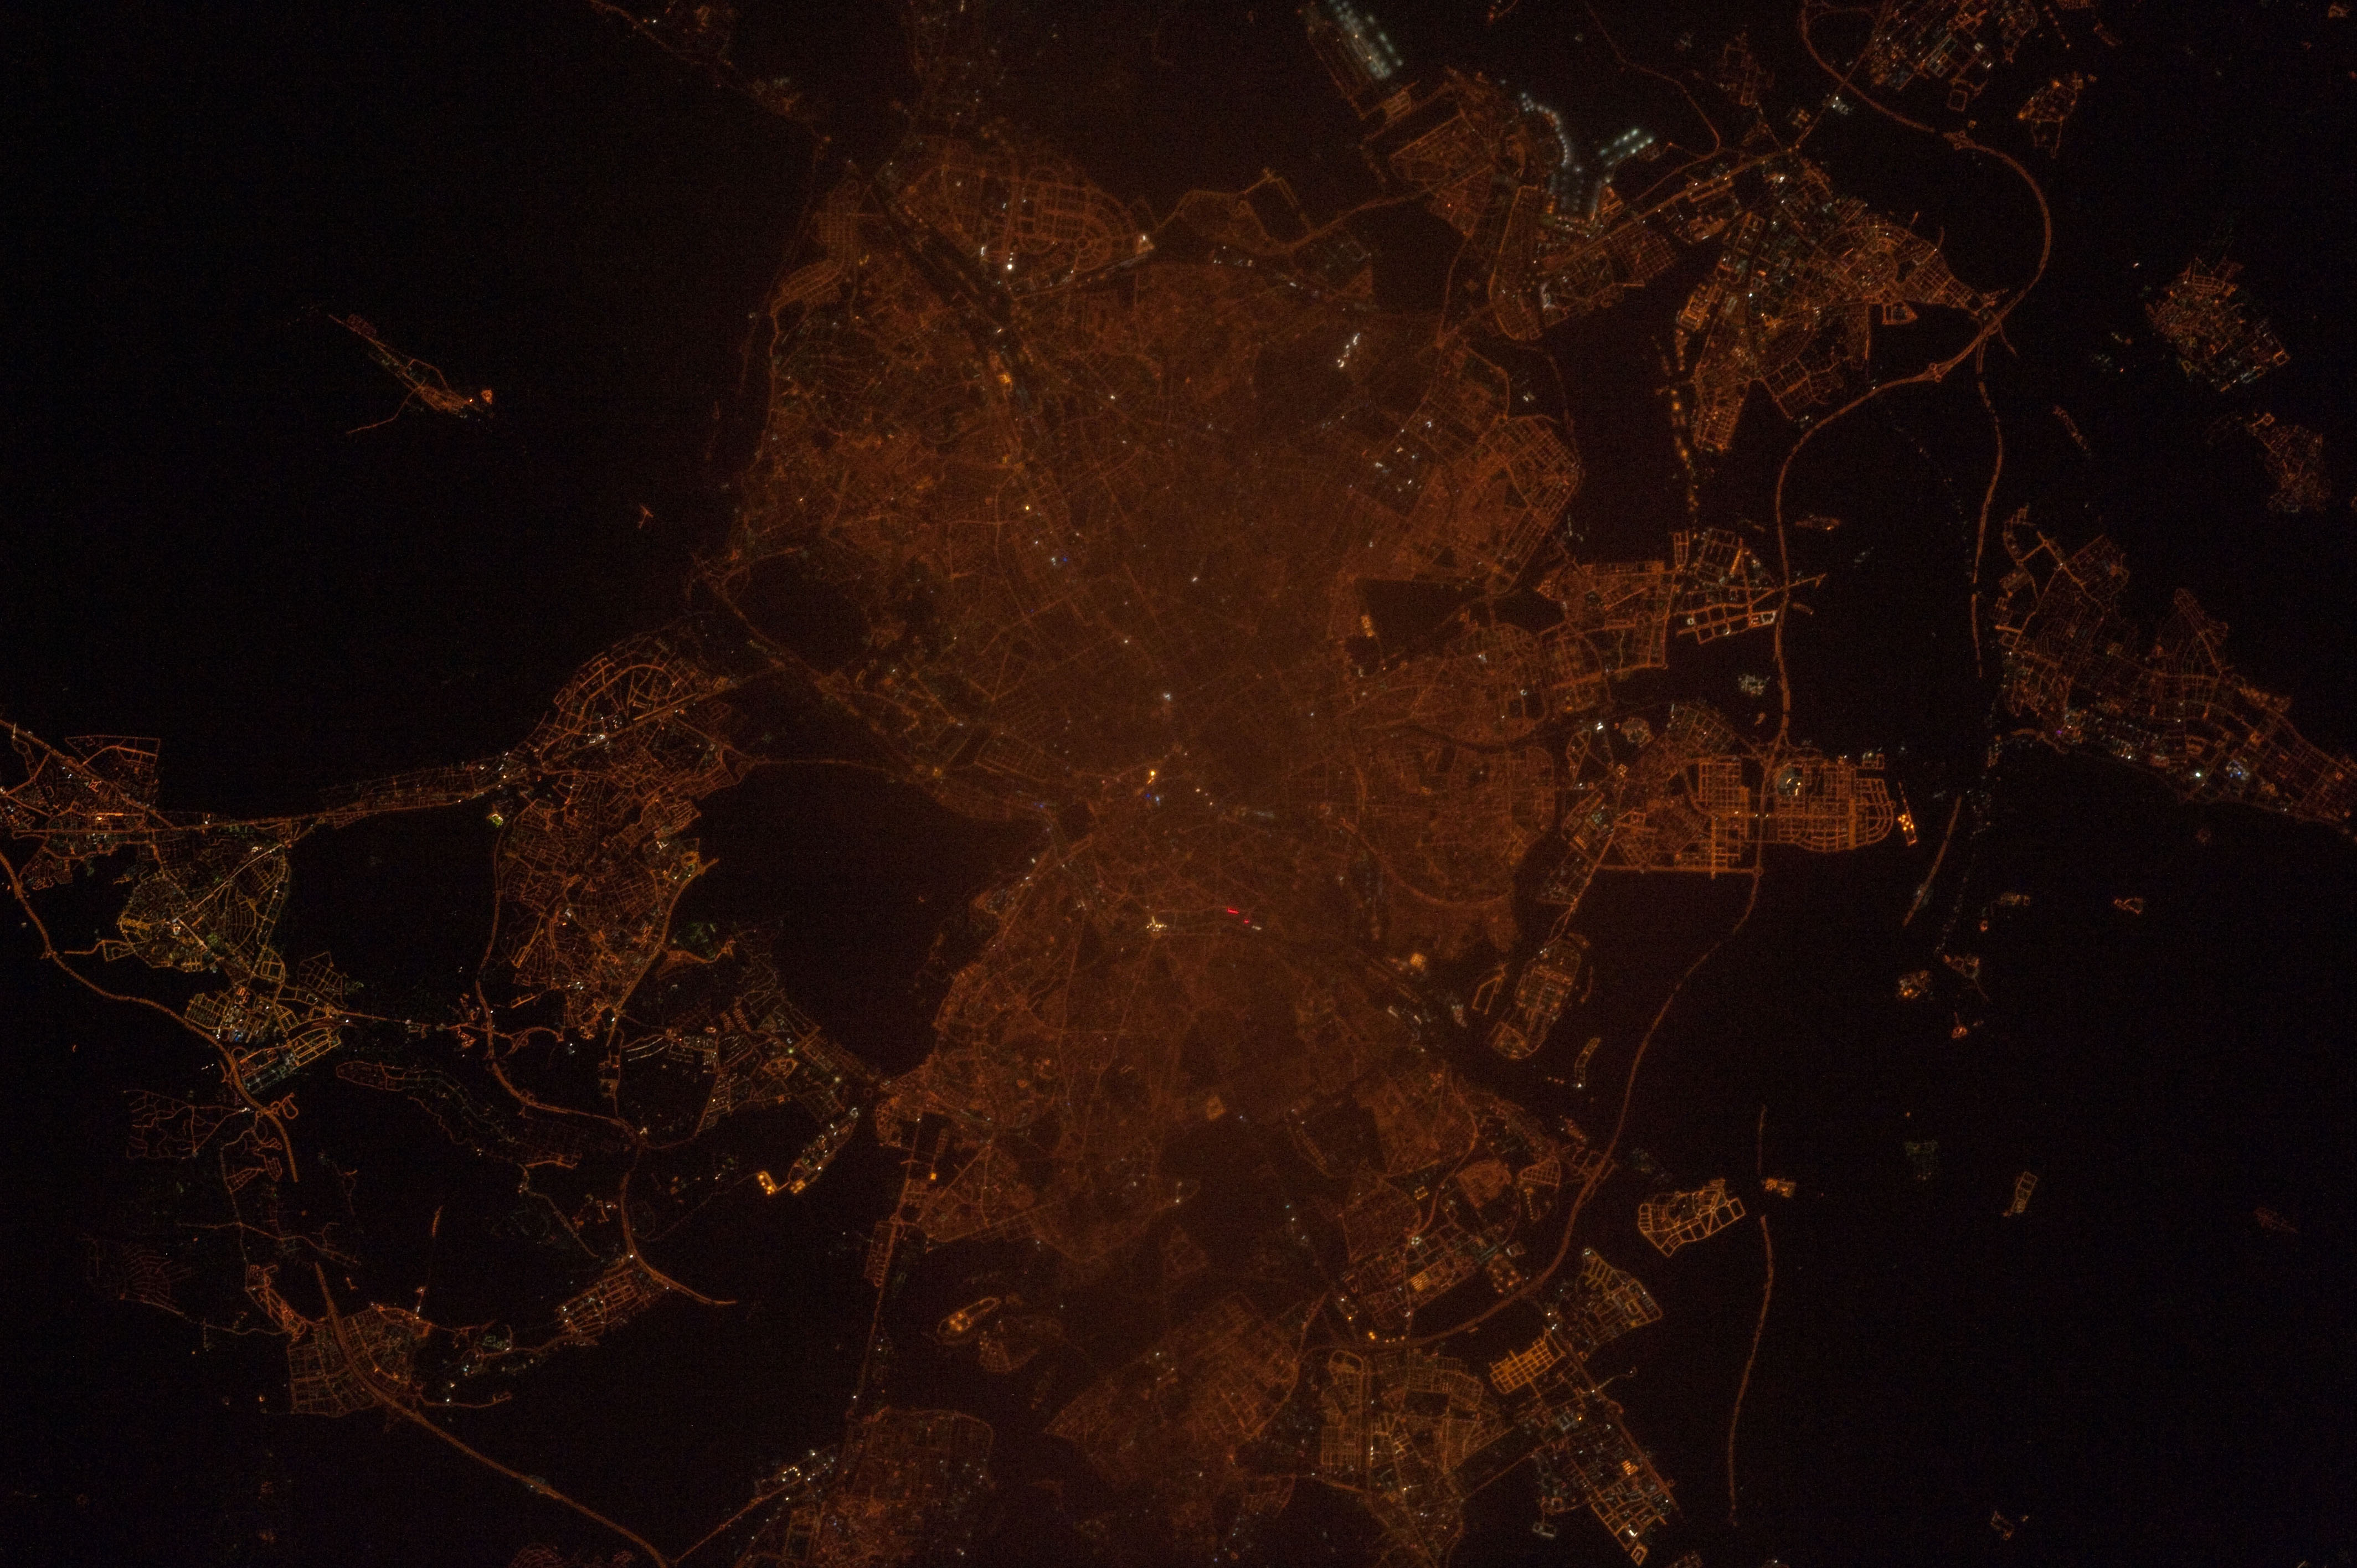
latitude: 40.4
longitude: -3.7
